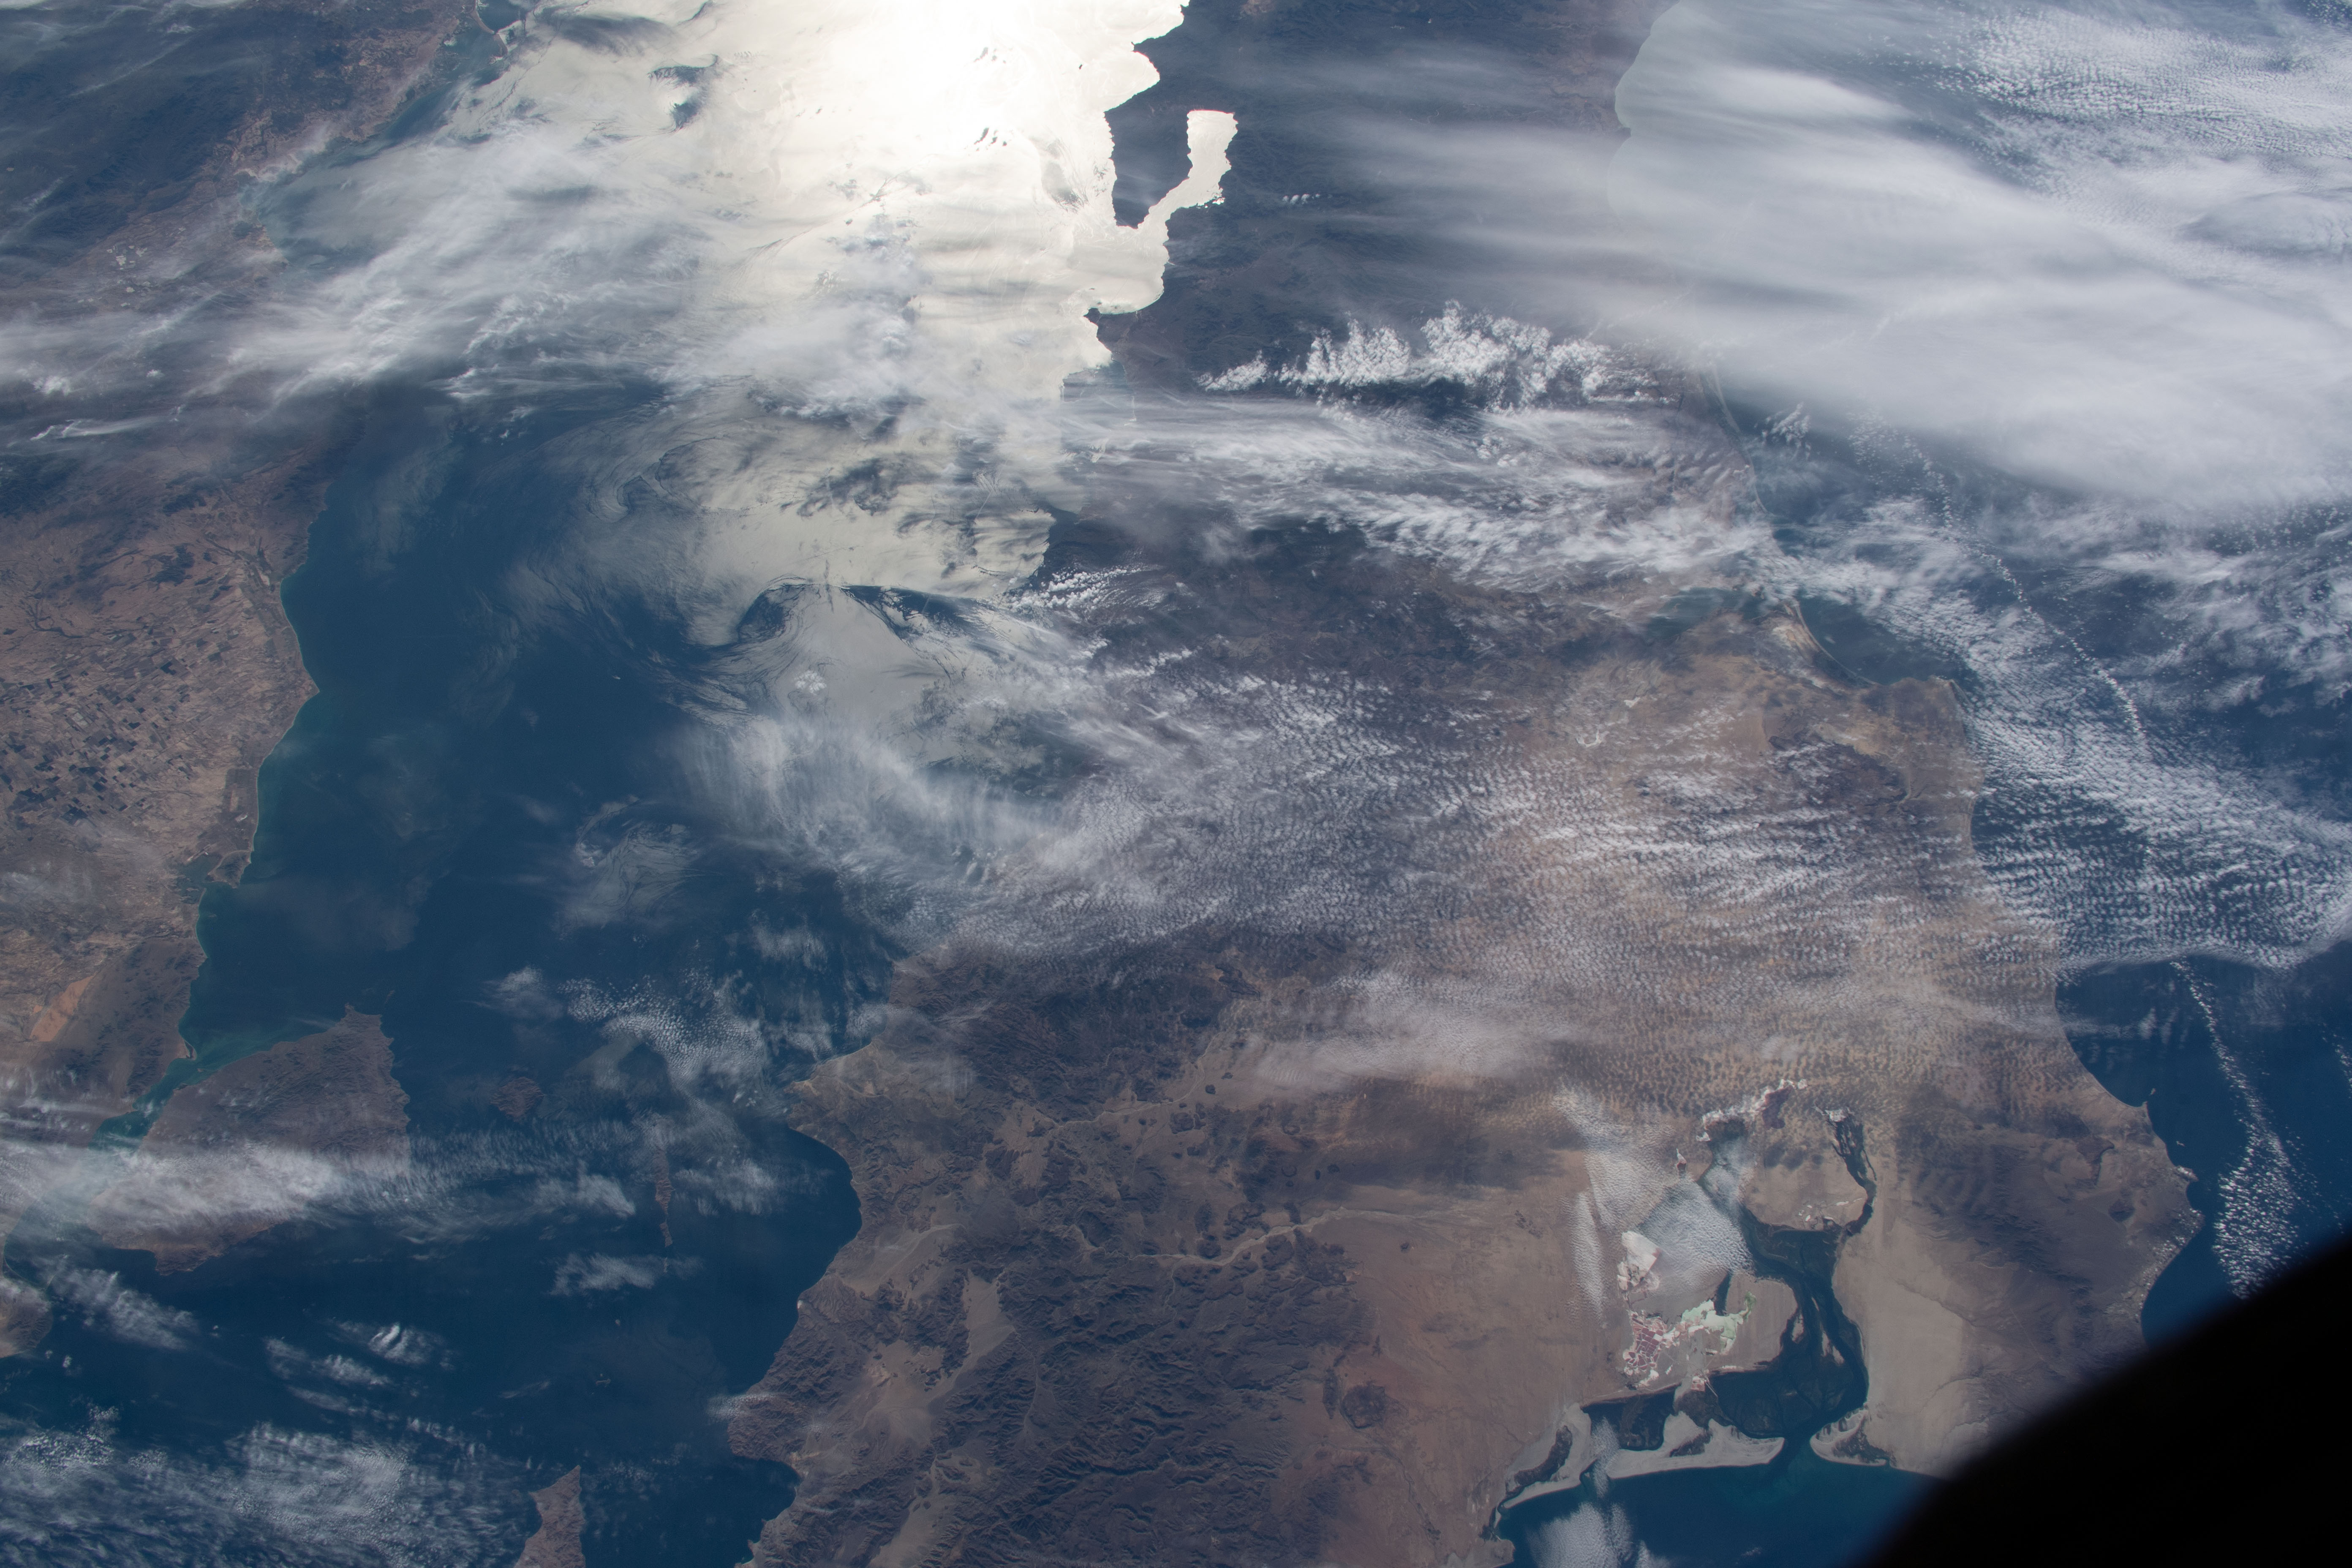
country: MEXICO
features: BAJA CALIFORNIA, GULF OF CALIFORNIA
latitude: 27.5
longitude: -113.0
